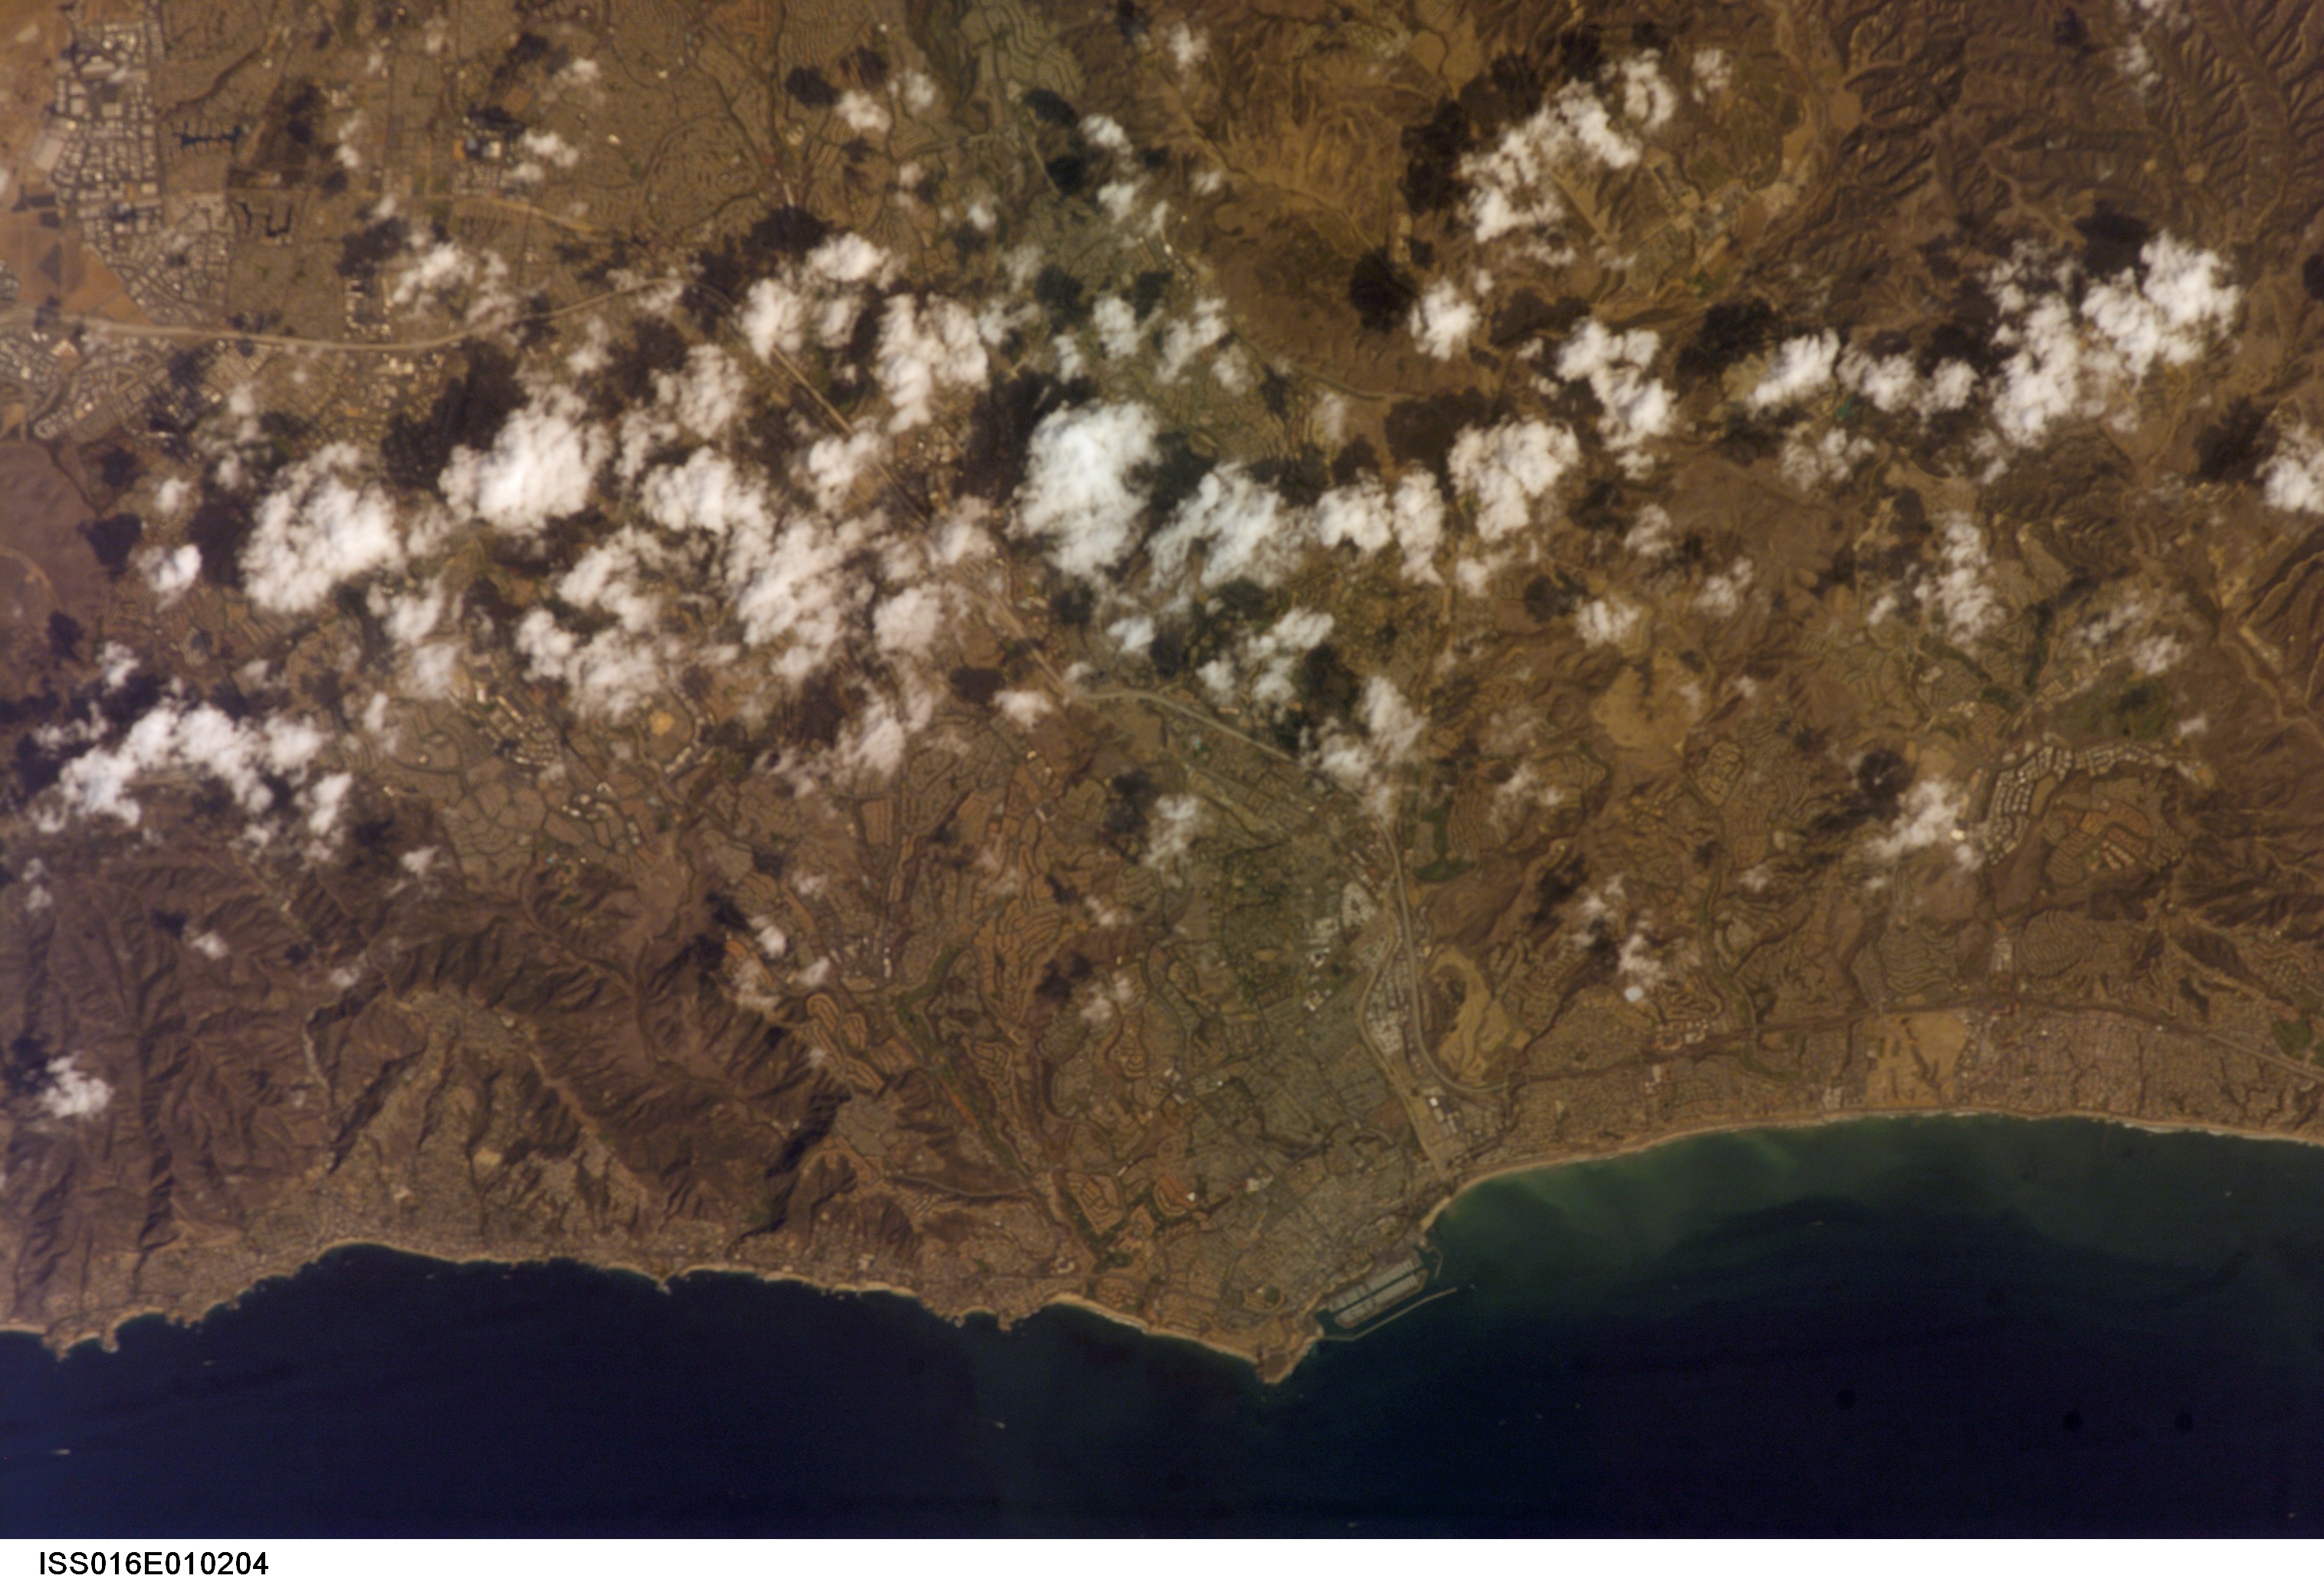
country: USA-CALIFORNIA
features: LAGUNA BEACH,SAN CLEMENTE,DANA POINT,MUSSEL COVE
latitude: 33.5
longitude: -117.7
